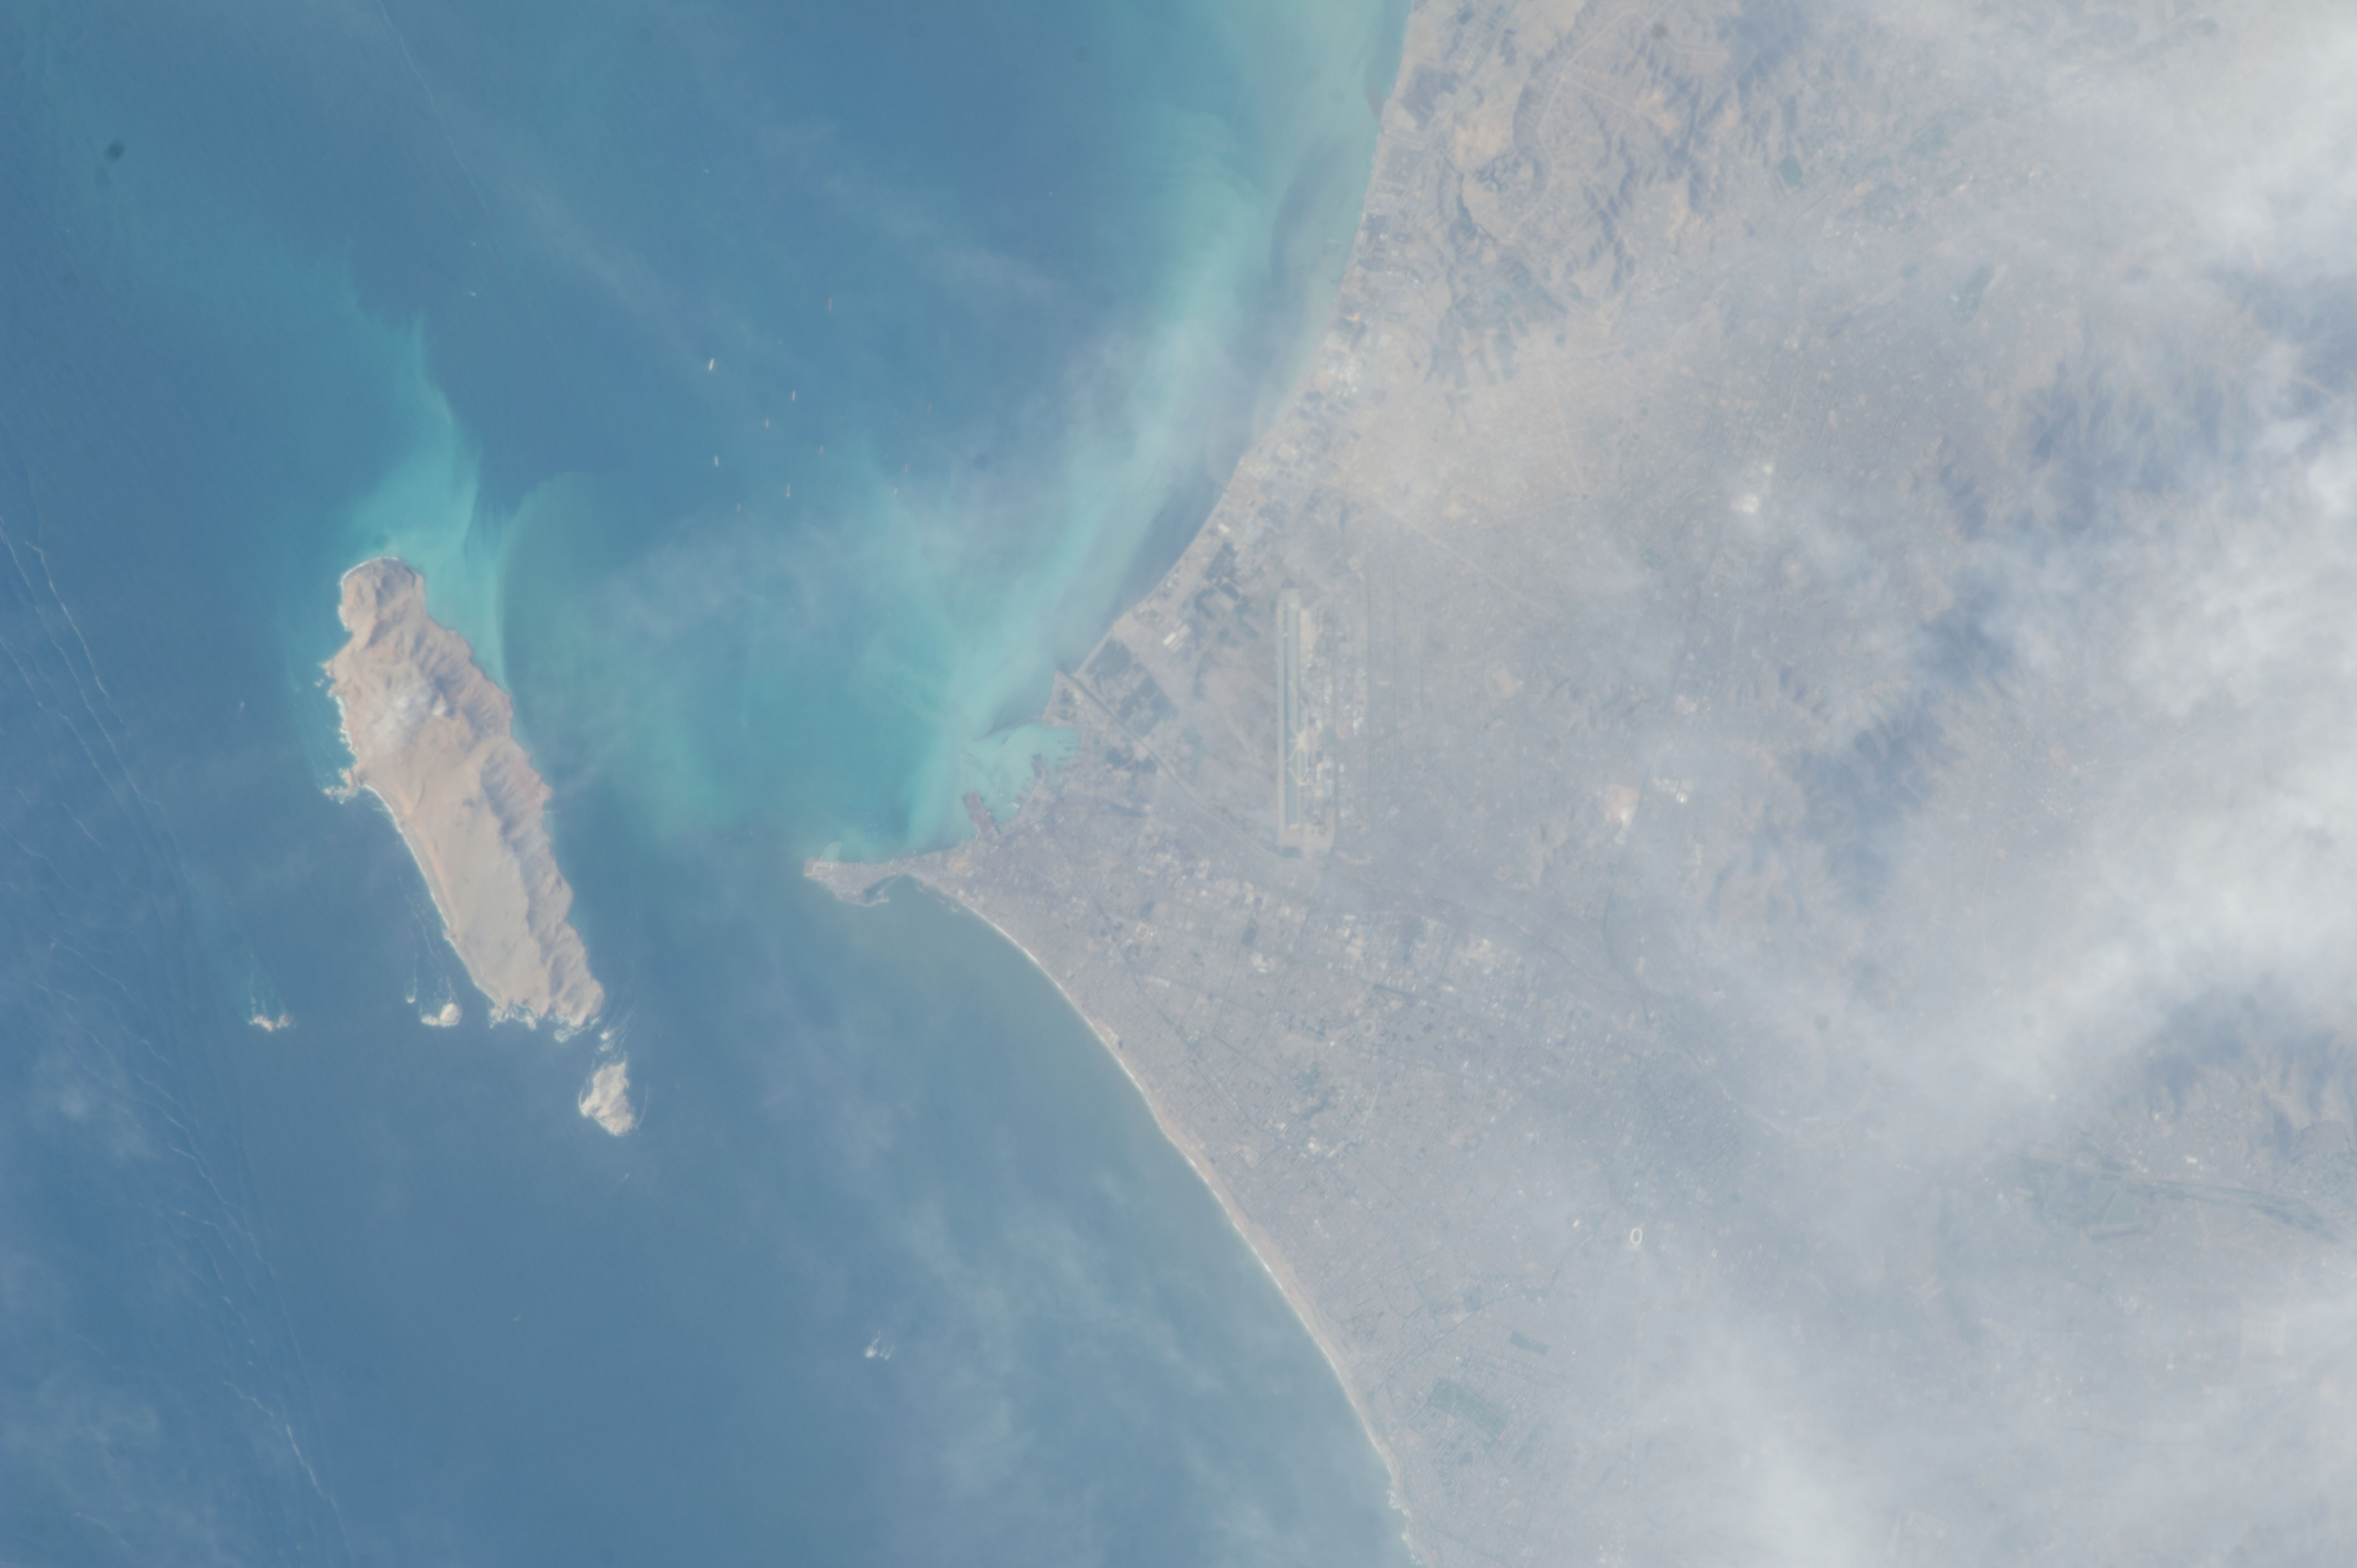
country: PERU
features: CALLAO, BAY OF CALLAO, LIMA, AIRPORT, SAN LORENZO I.
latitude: -12.1
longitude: -77.1
